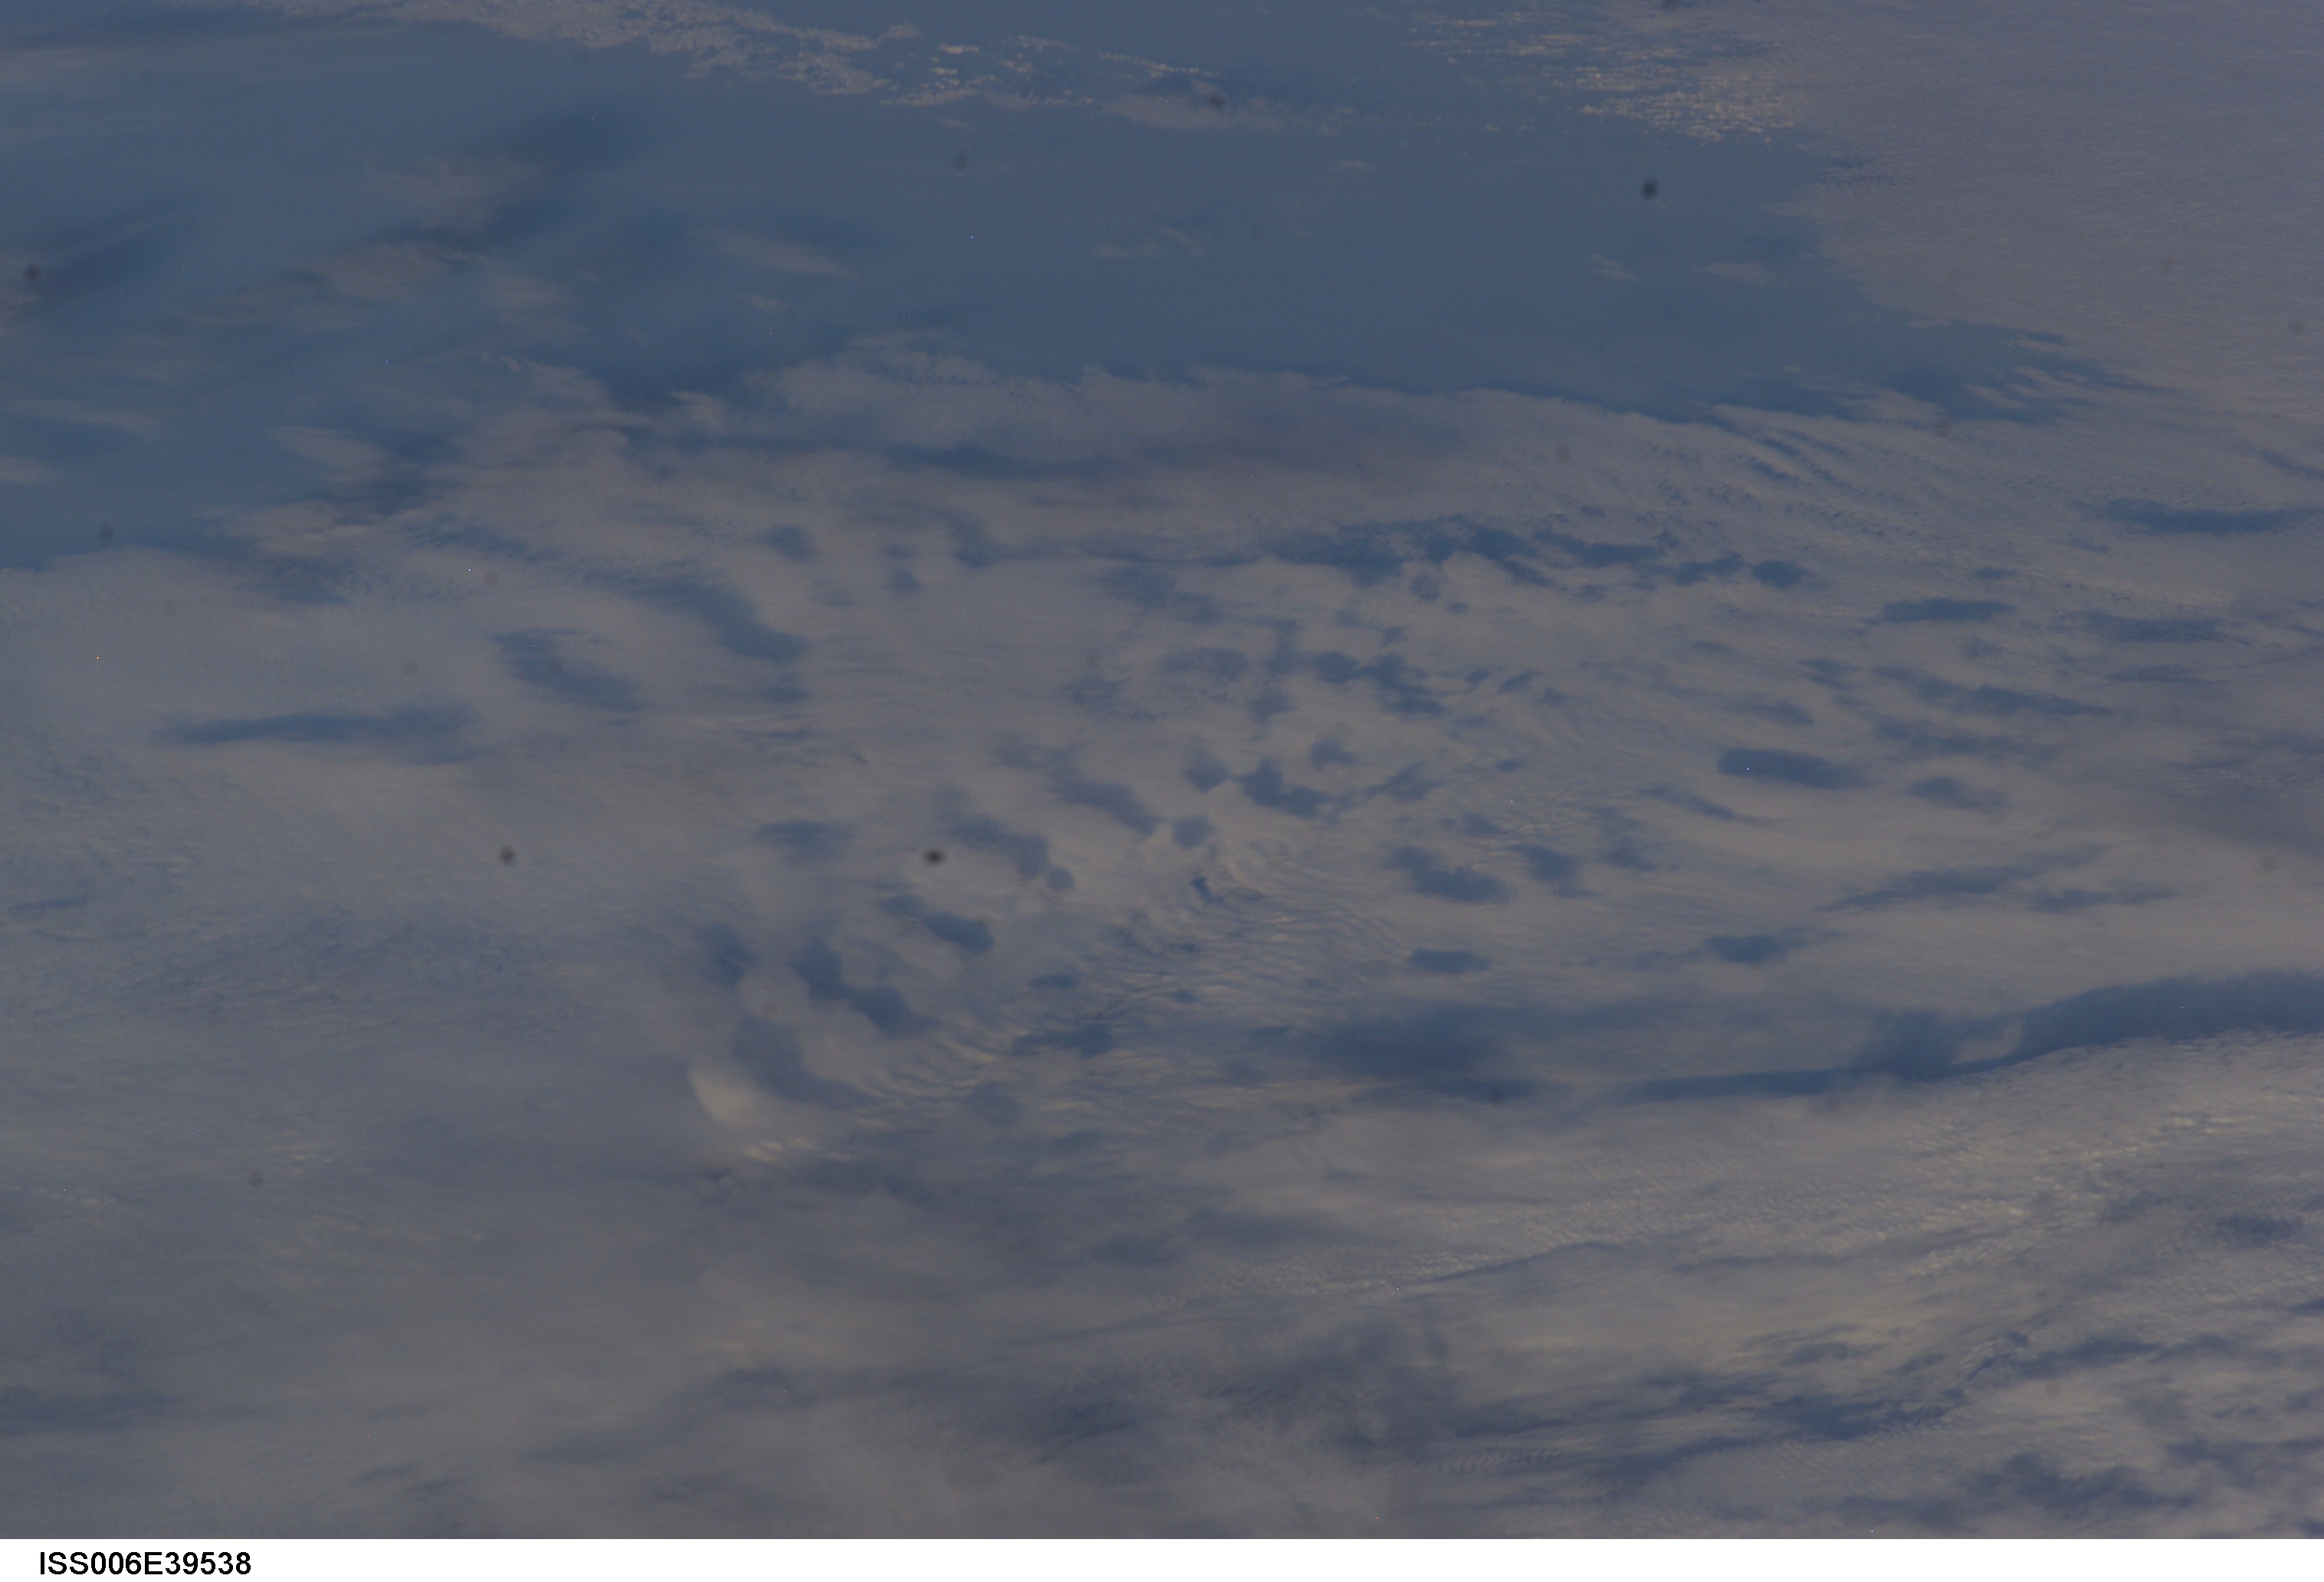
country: INDIAN OCEAN
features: CLOUD WAKES
